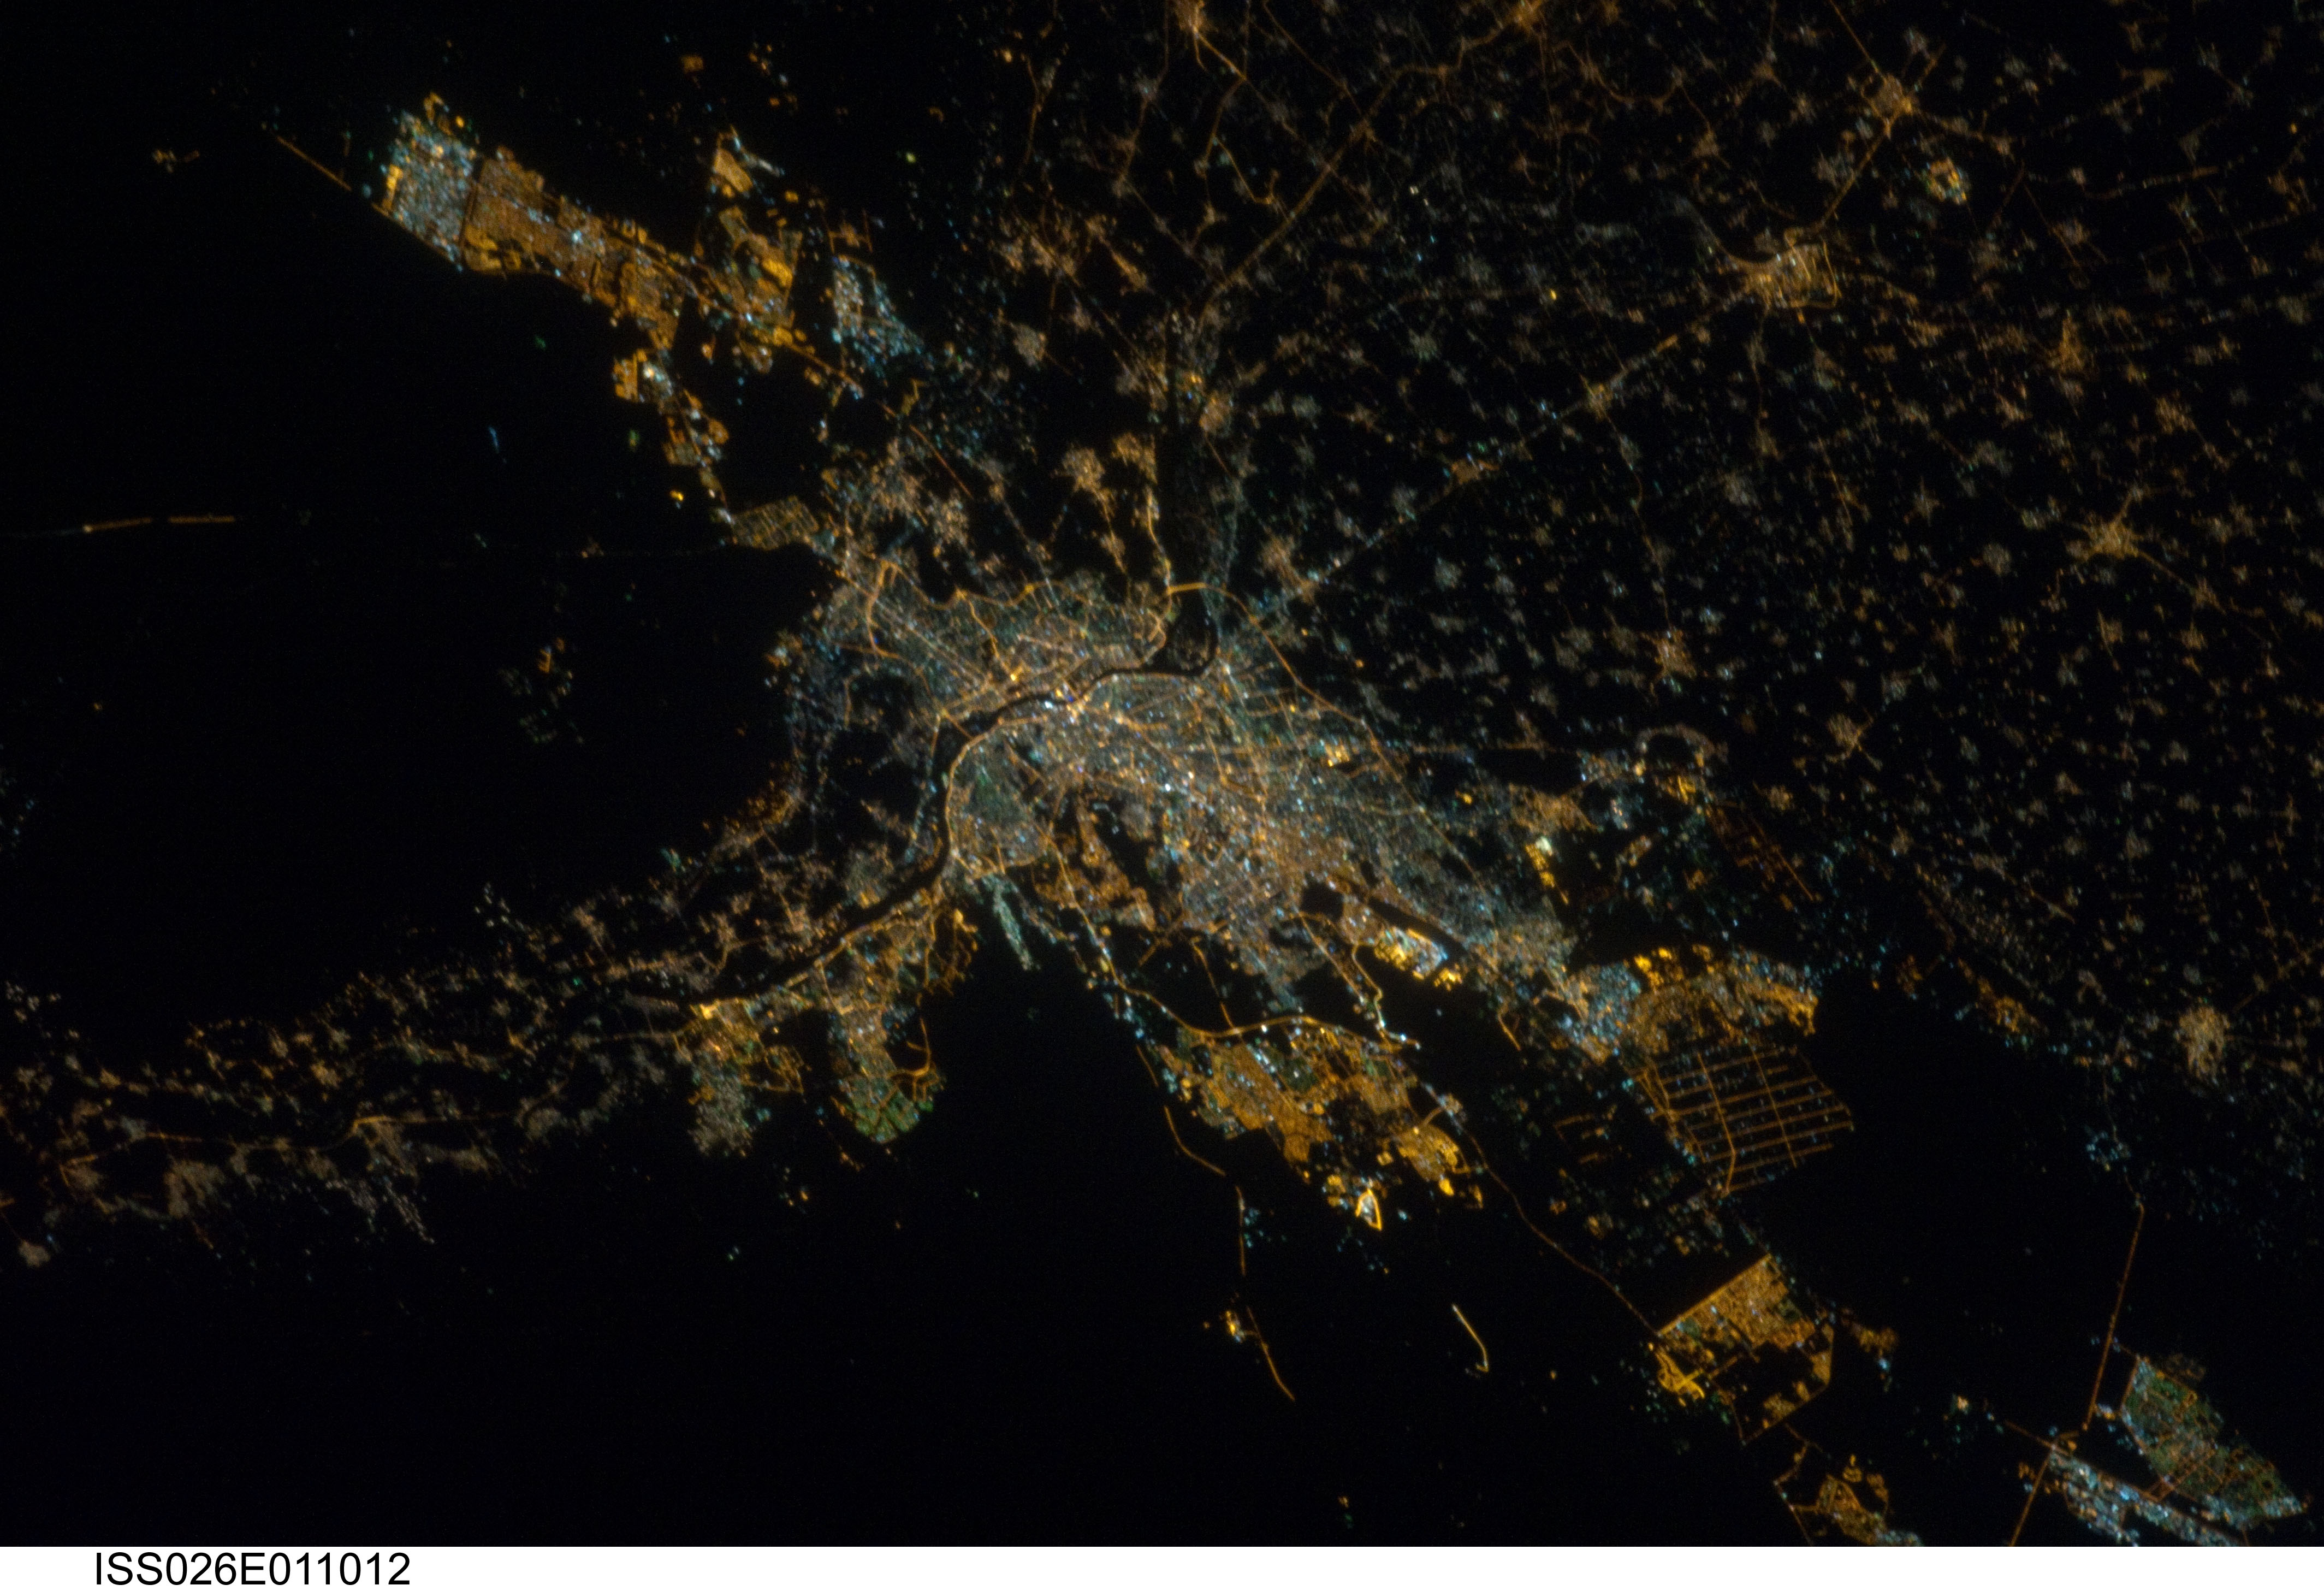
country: EGYPT
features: CAIRO AT NIGHT
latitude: 30.0
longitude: 31.3
